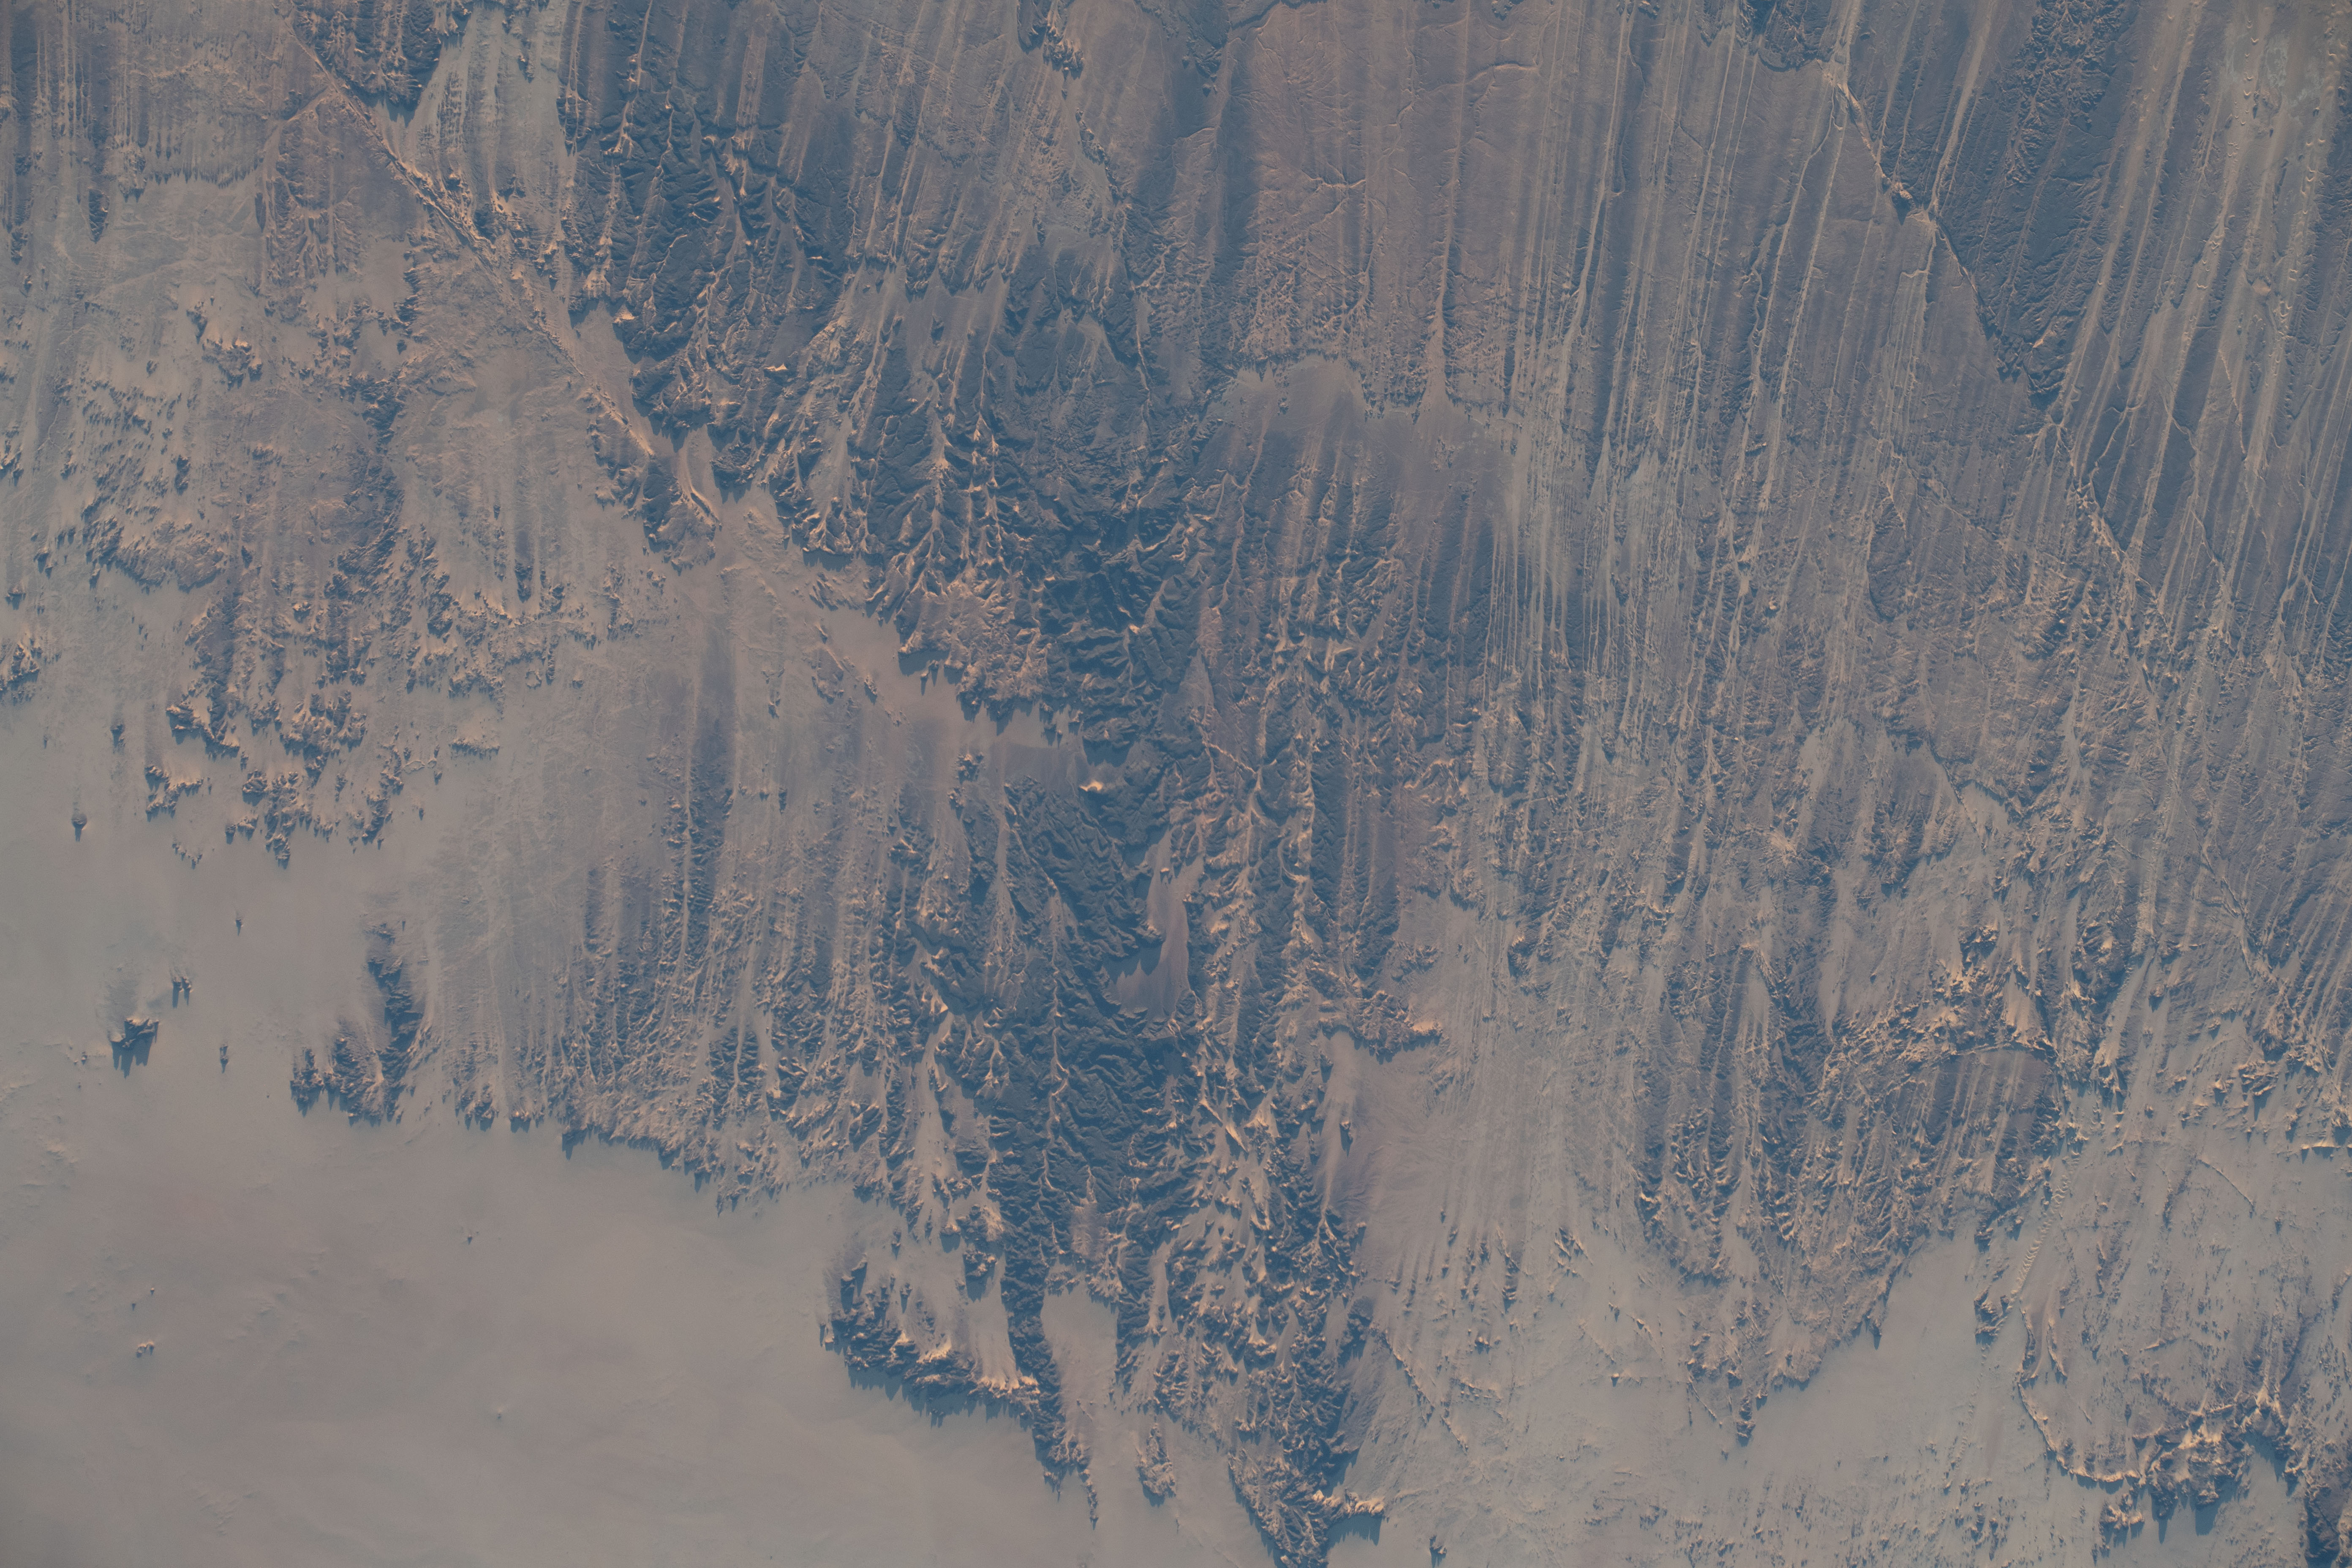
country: NIGER
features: TIBESTI MTN. AREA, TIBESTI PLATEAU, WIND STREAKS
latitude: 22.1
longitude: 15.2
